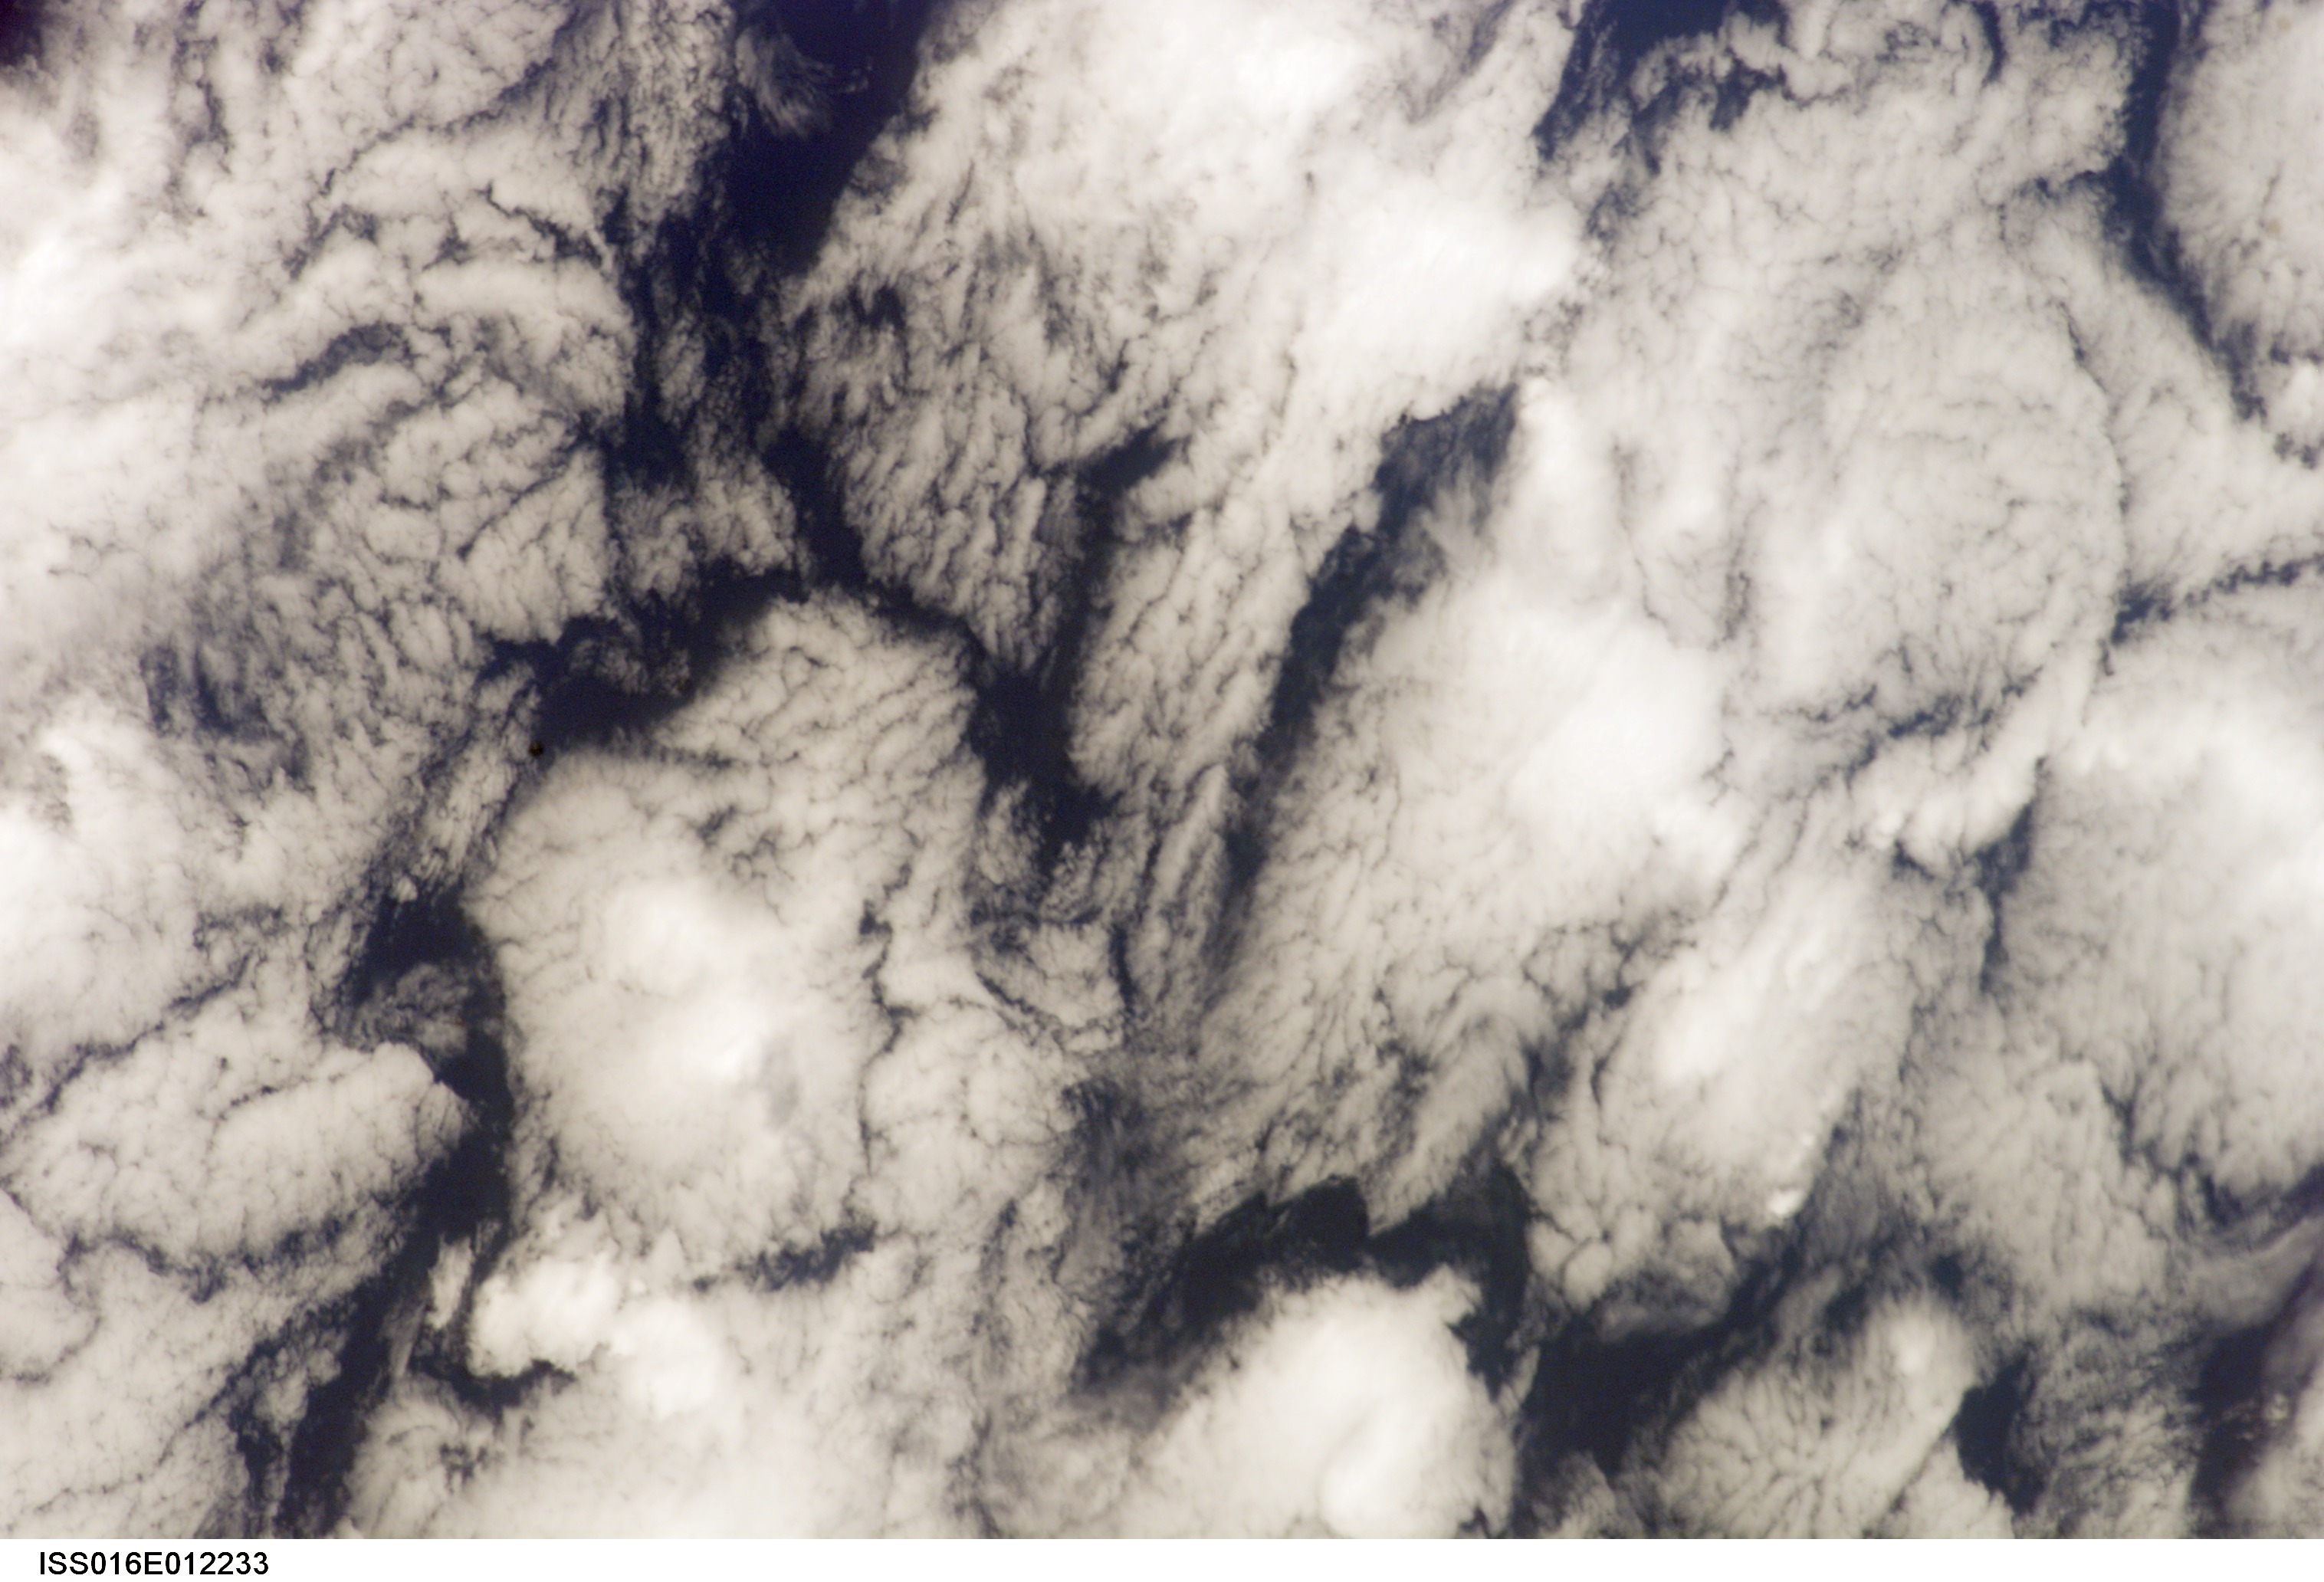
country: PACIFIC OCEAN
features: LOW CLOUD FORMATIONS
